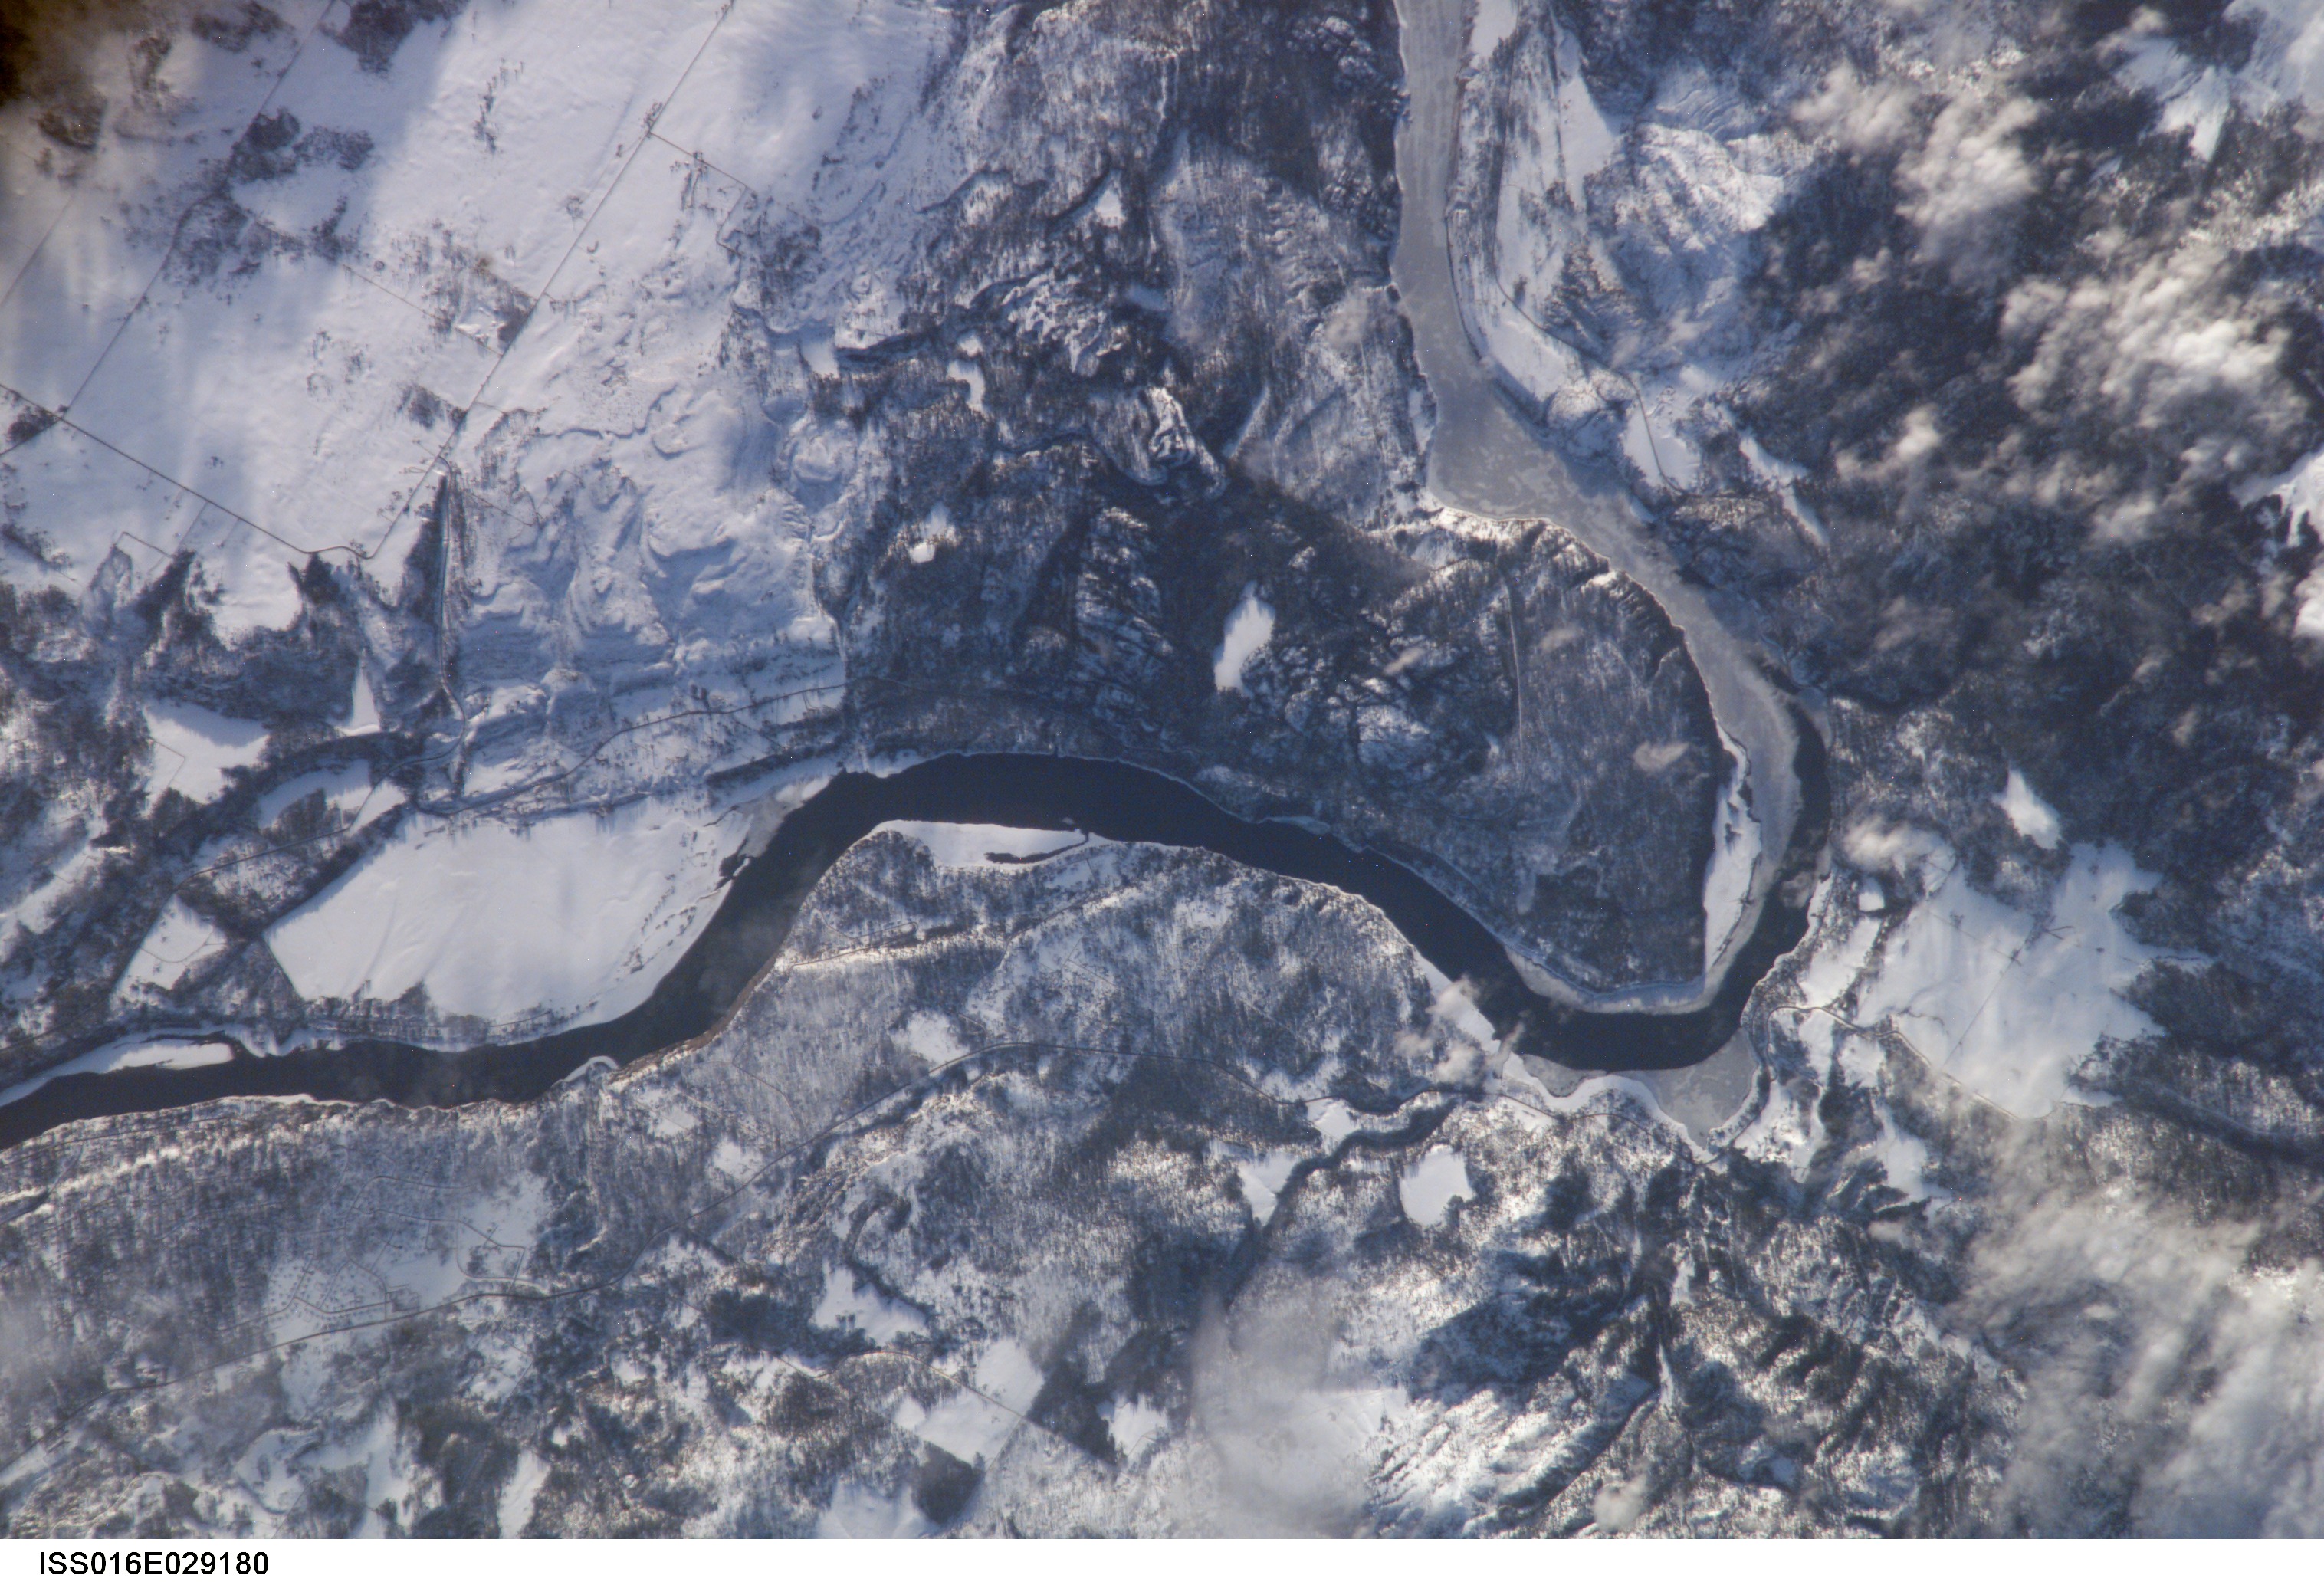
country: USA-WASHINGTON
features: SPOKANE R., TUMTUM, SNOW, FOR.
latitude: 47.9
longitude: -117.7
